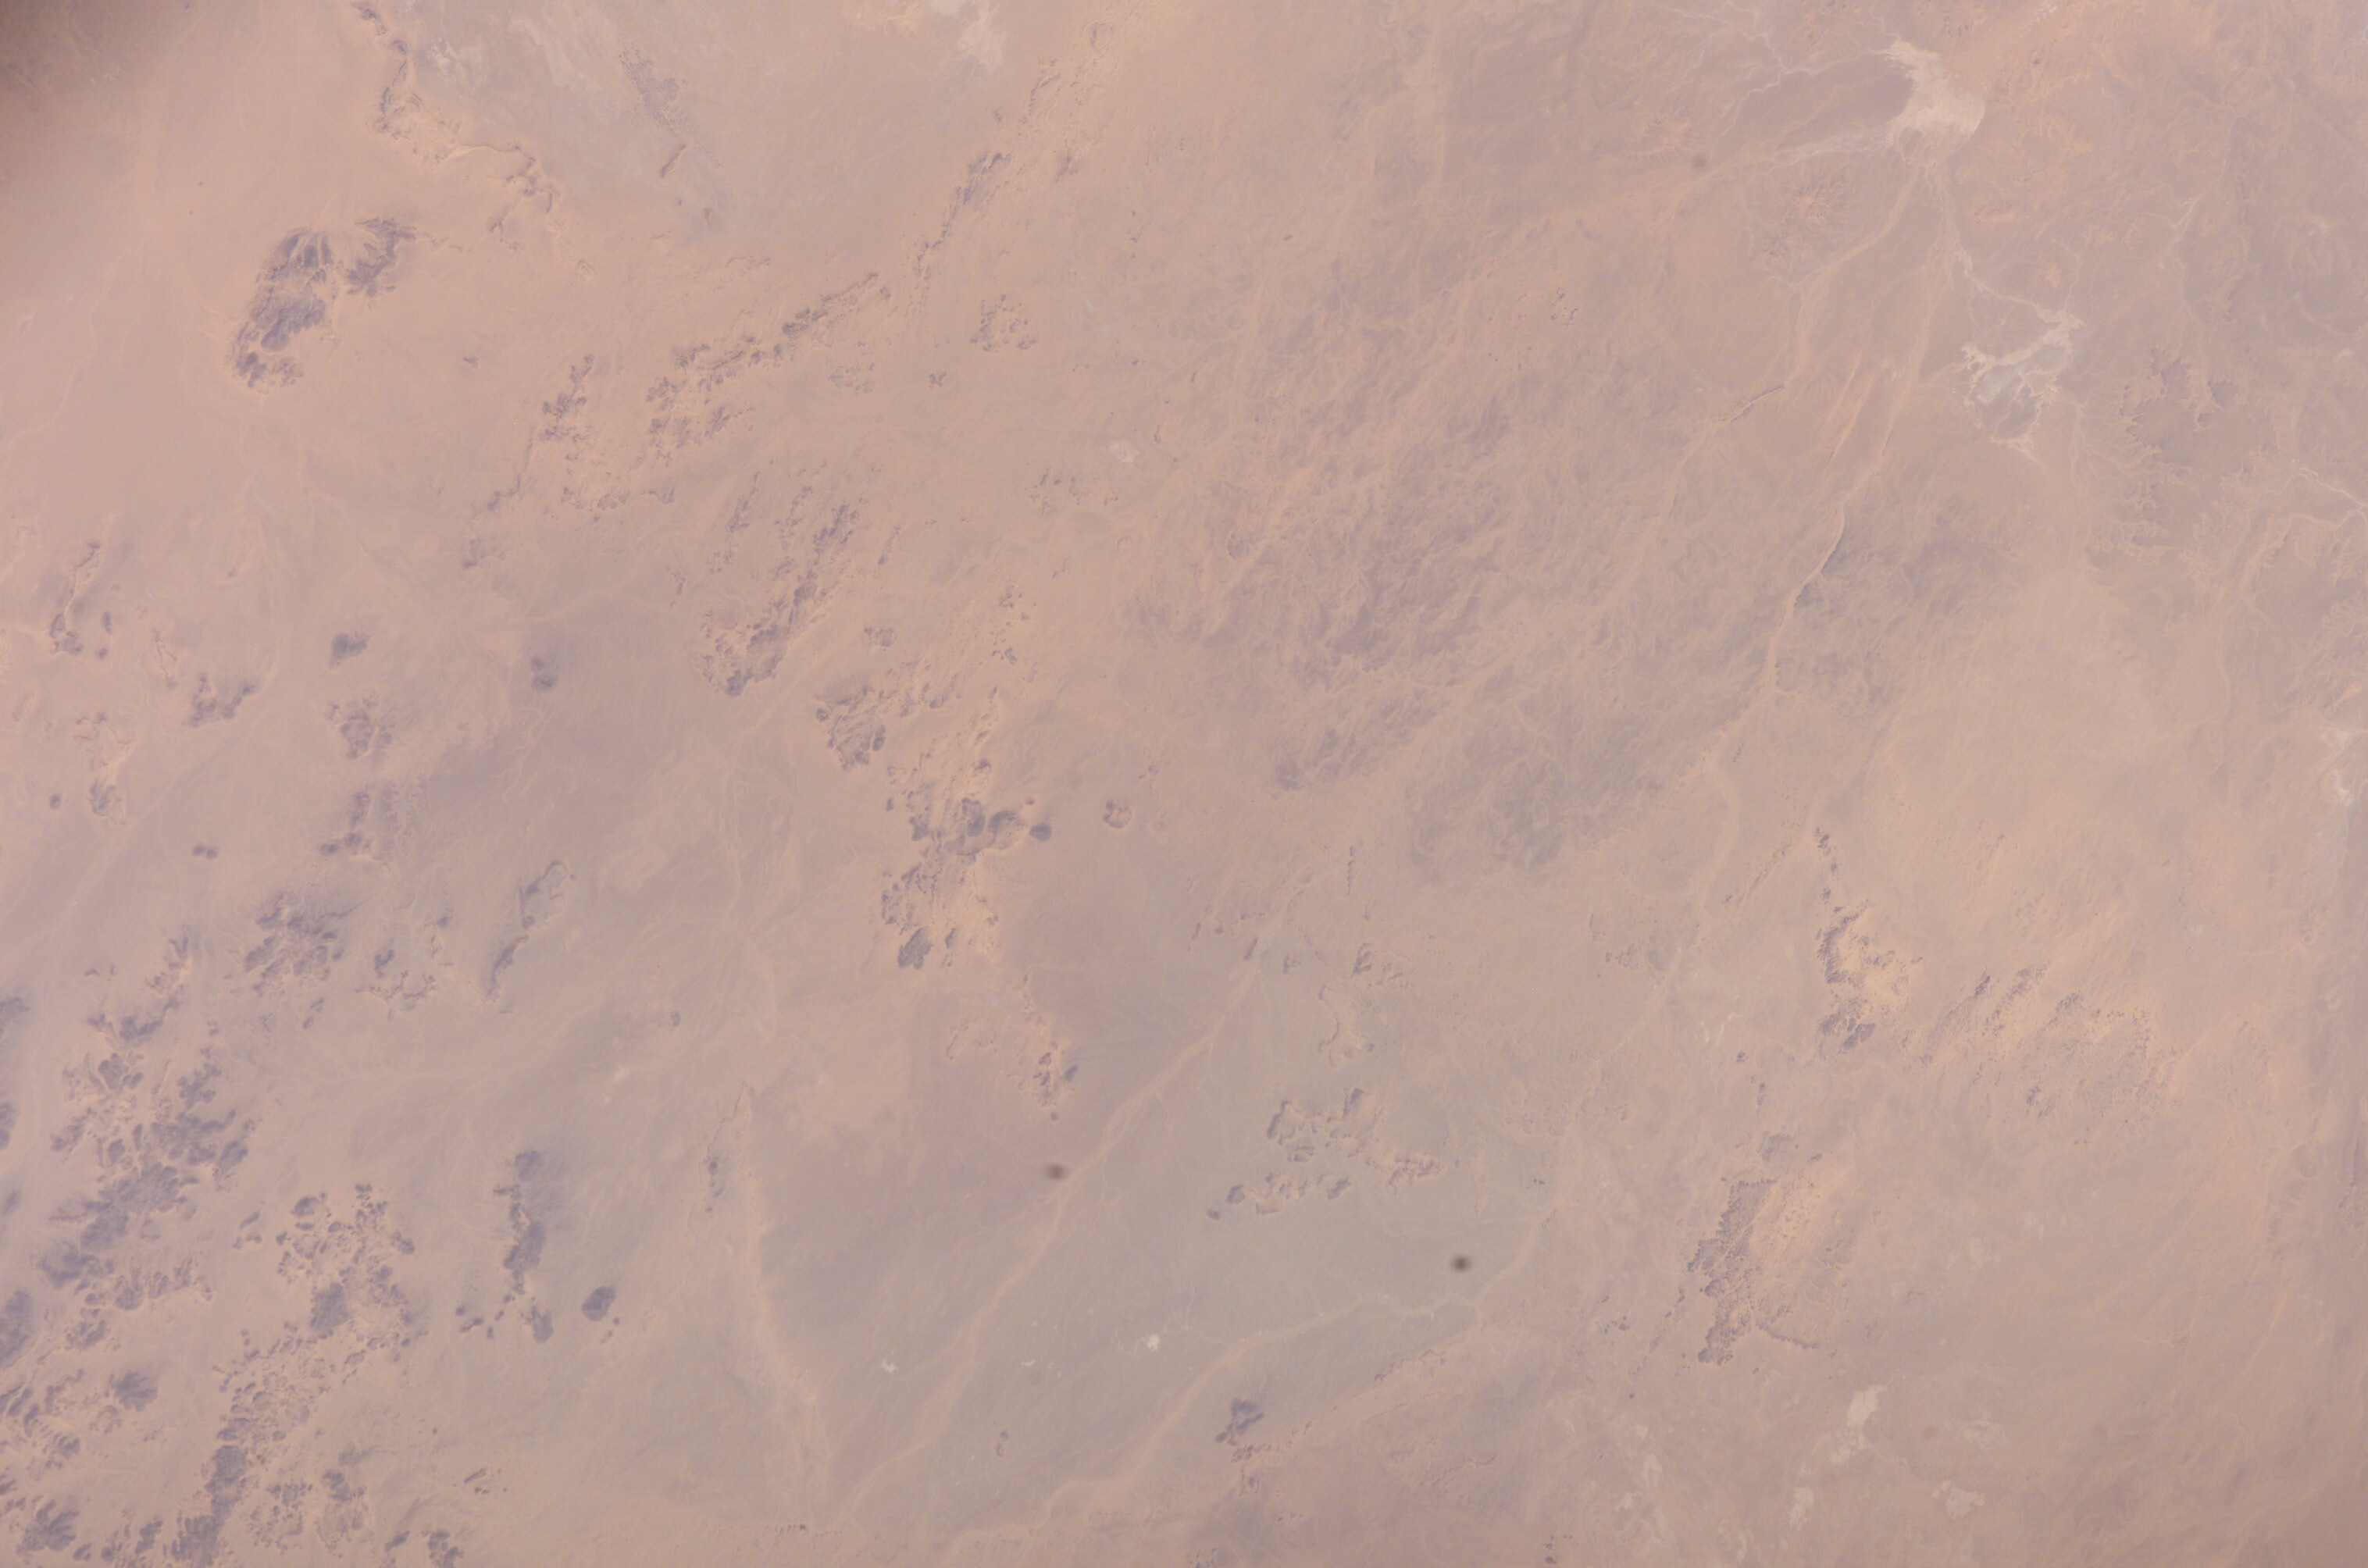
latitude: 26.0
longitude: 10.0
